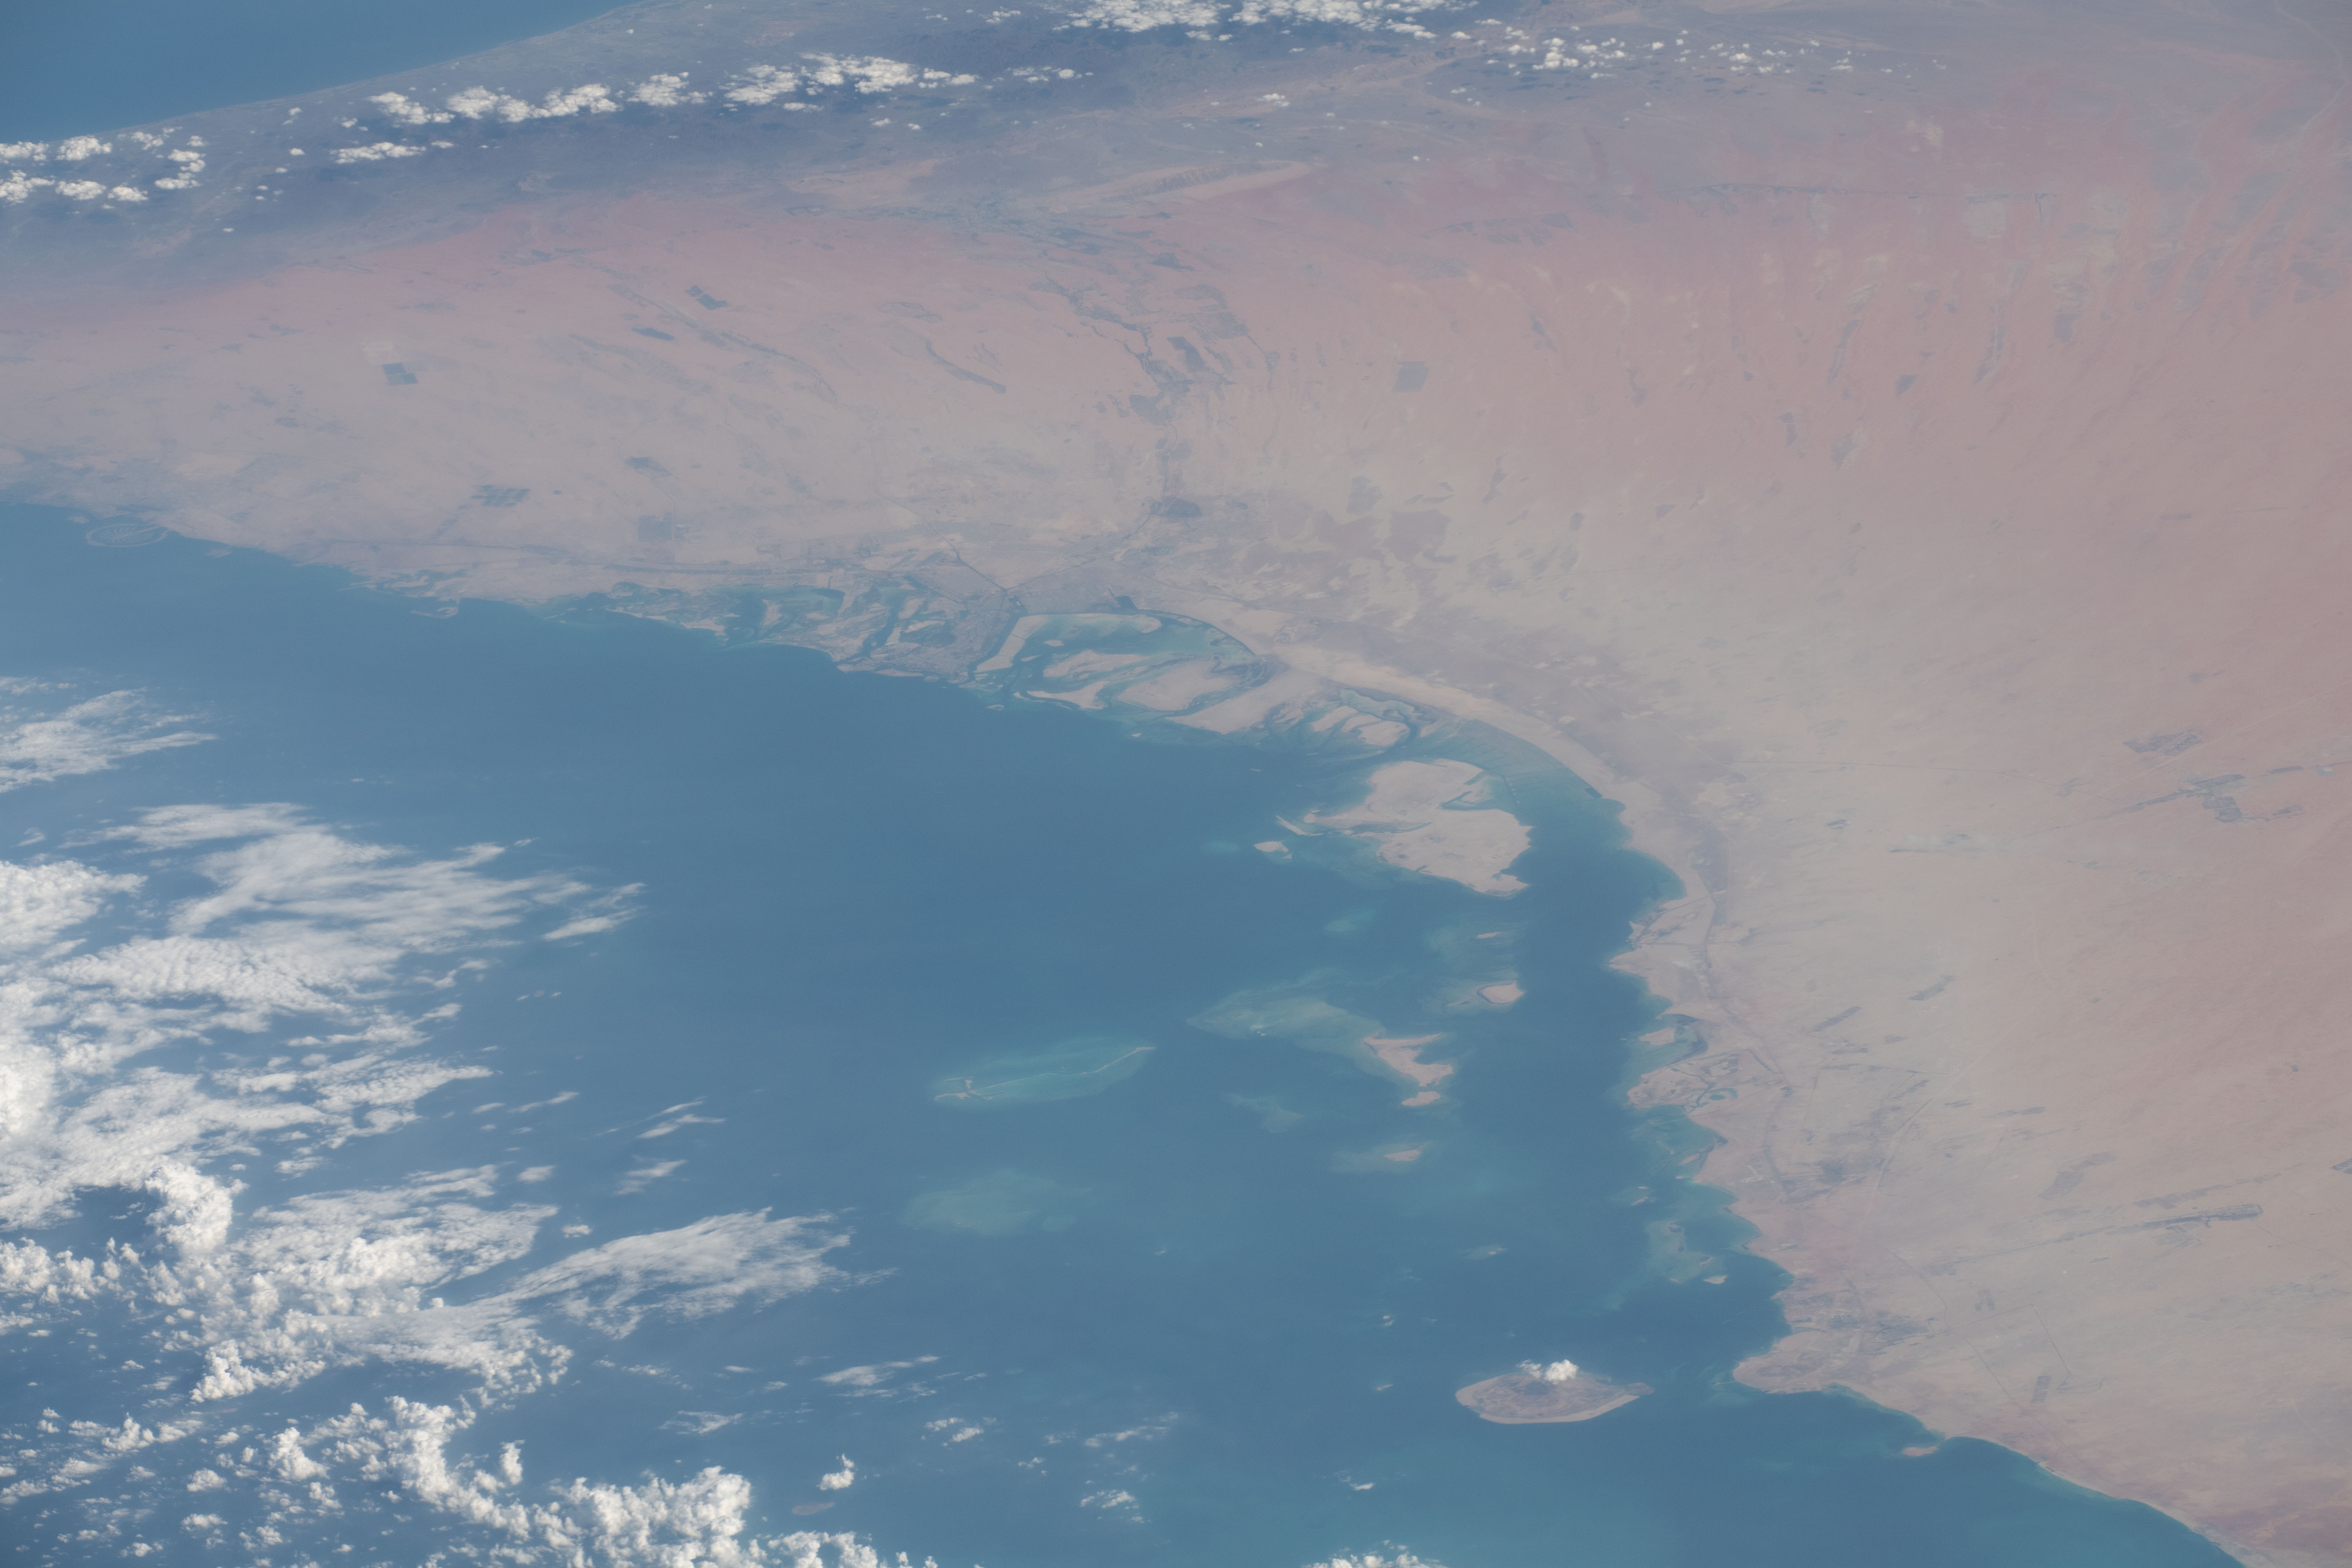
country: UNITED ARAB EMIRATES
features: PERSIAN GULF, UNITED ARAB EMIRATES
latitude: 24.3
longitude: 54.1
